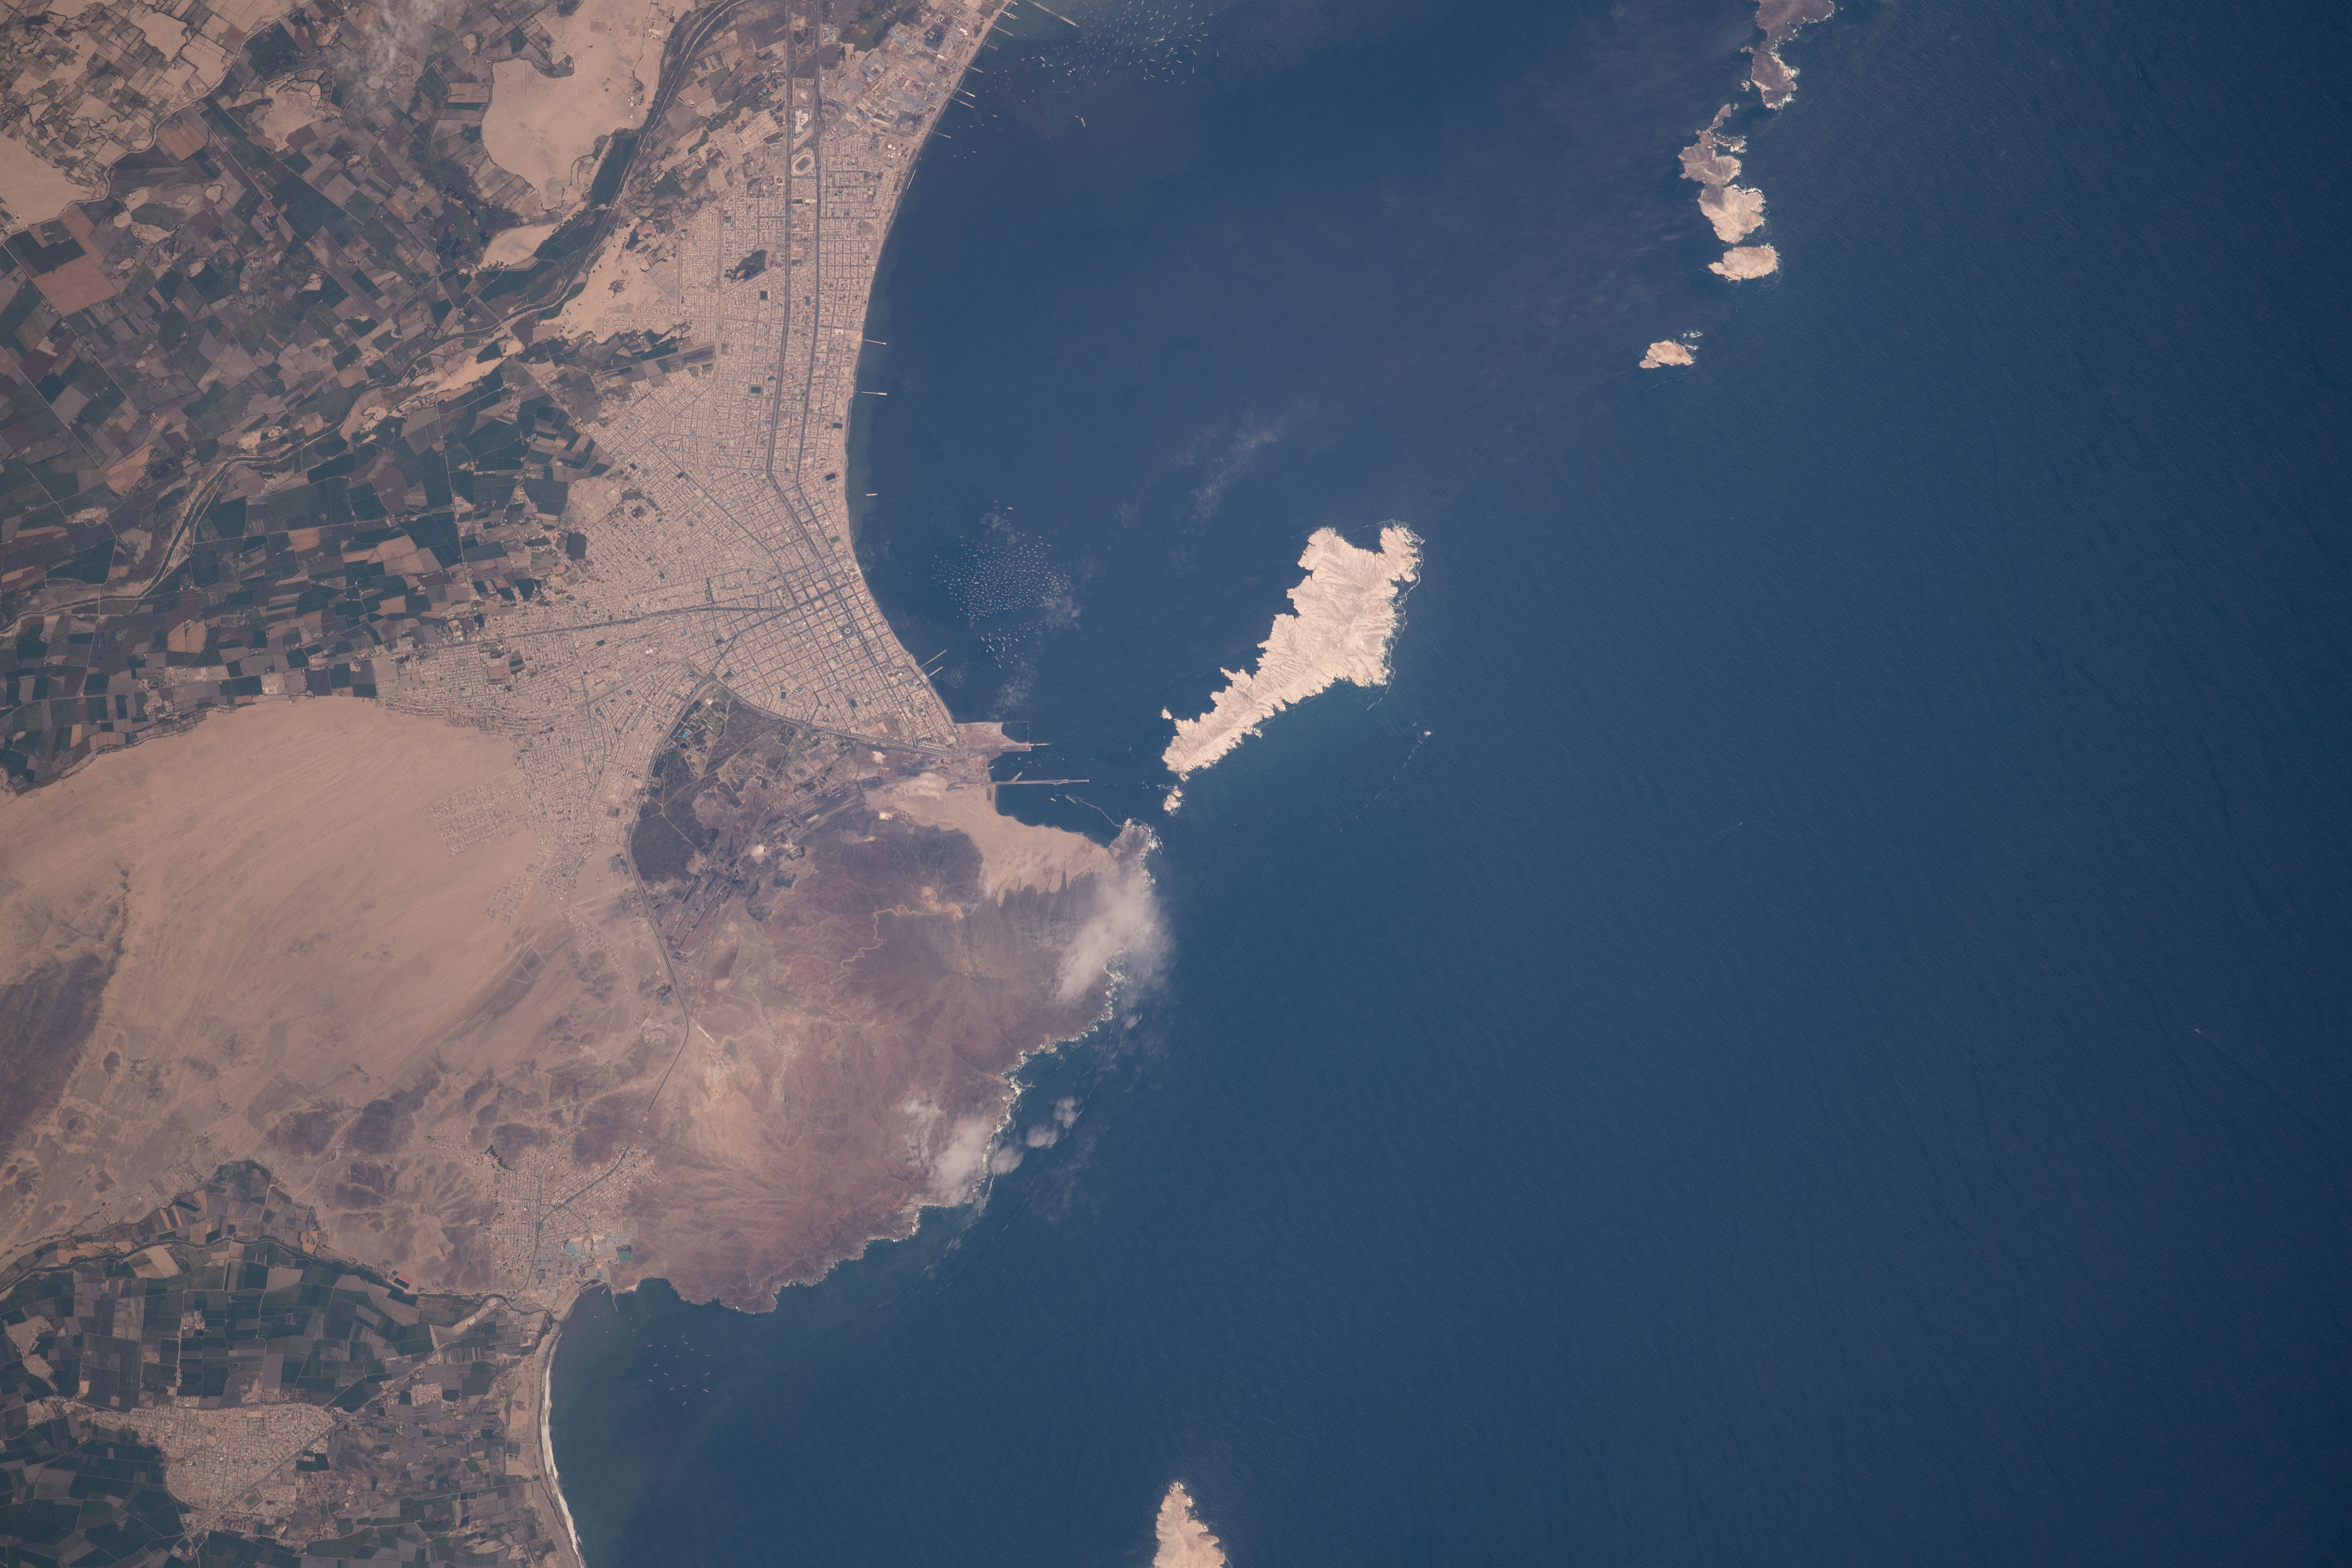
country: PERU
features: ISLA BLANCA
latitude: -9.1
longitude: -78.6
